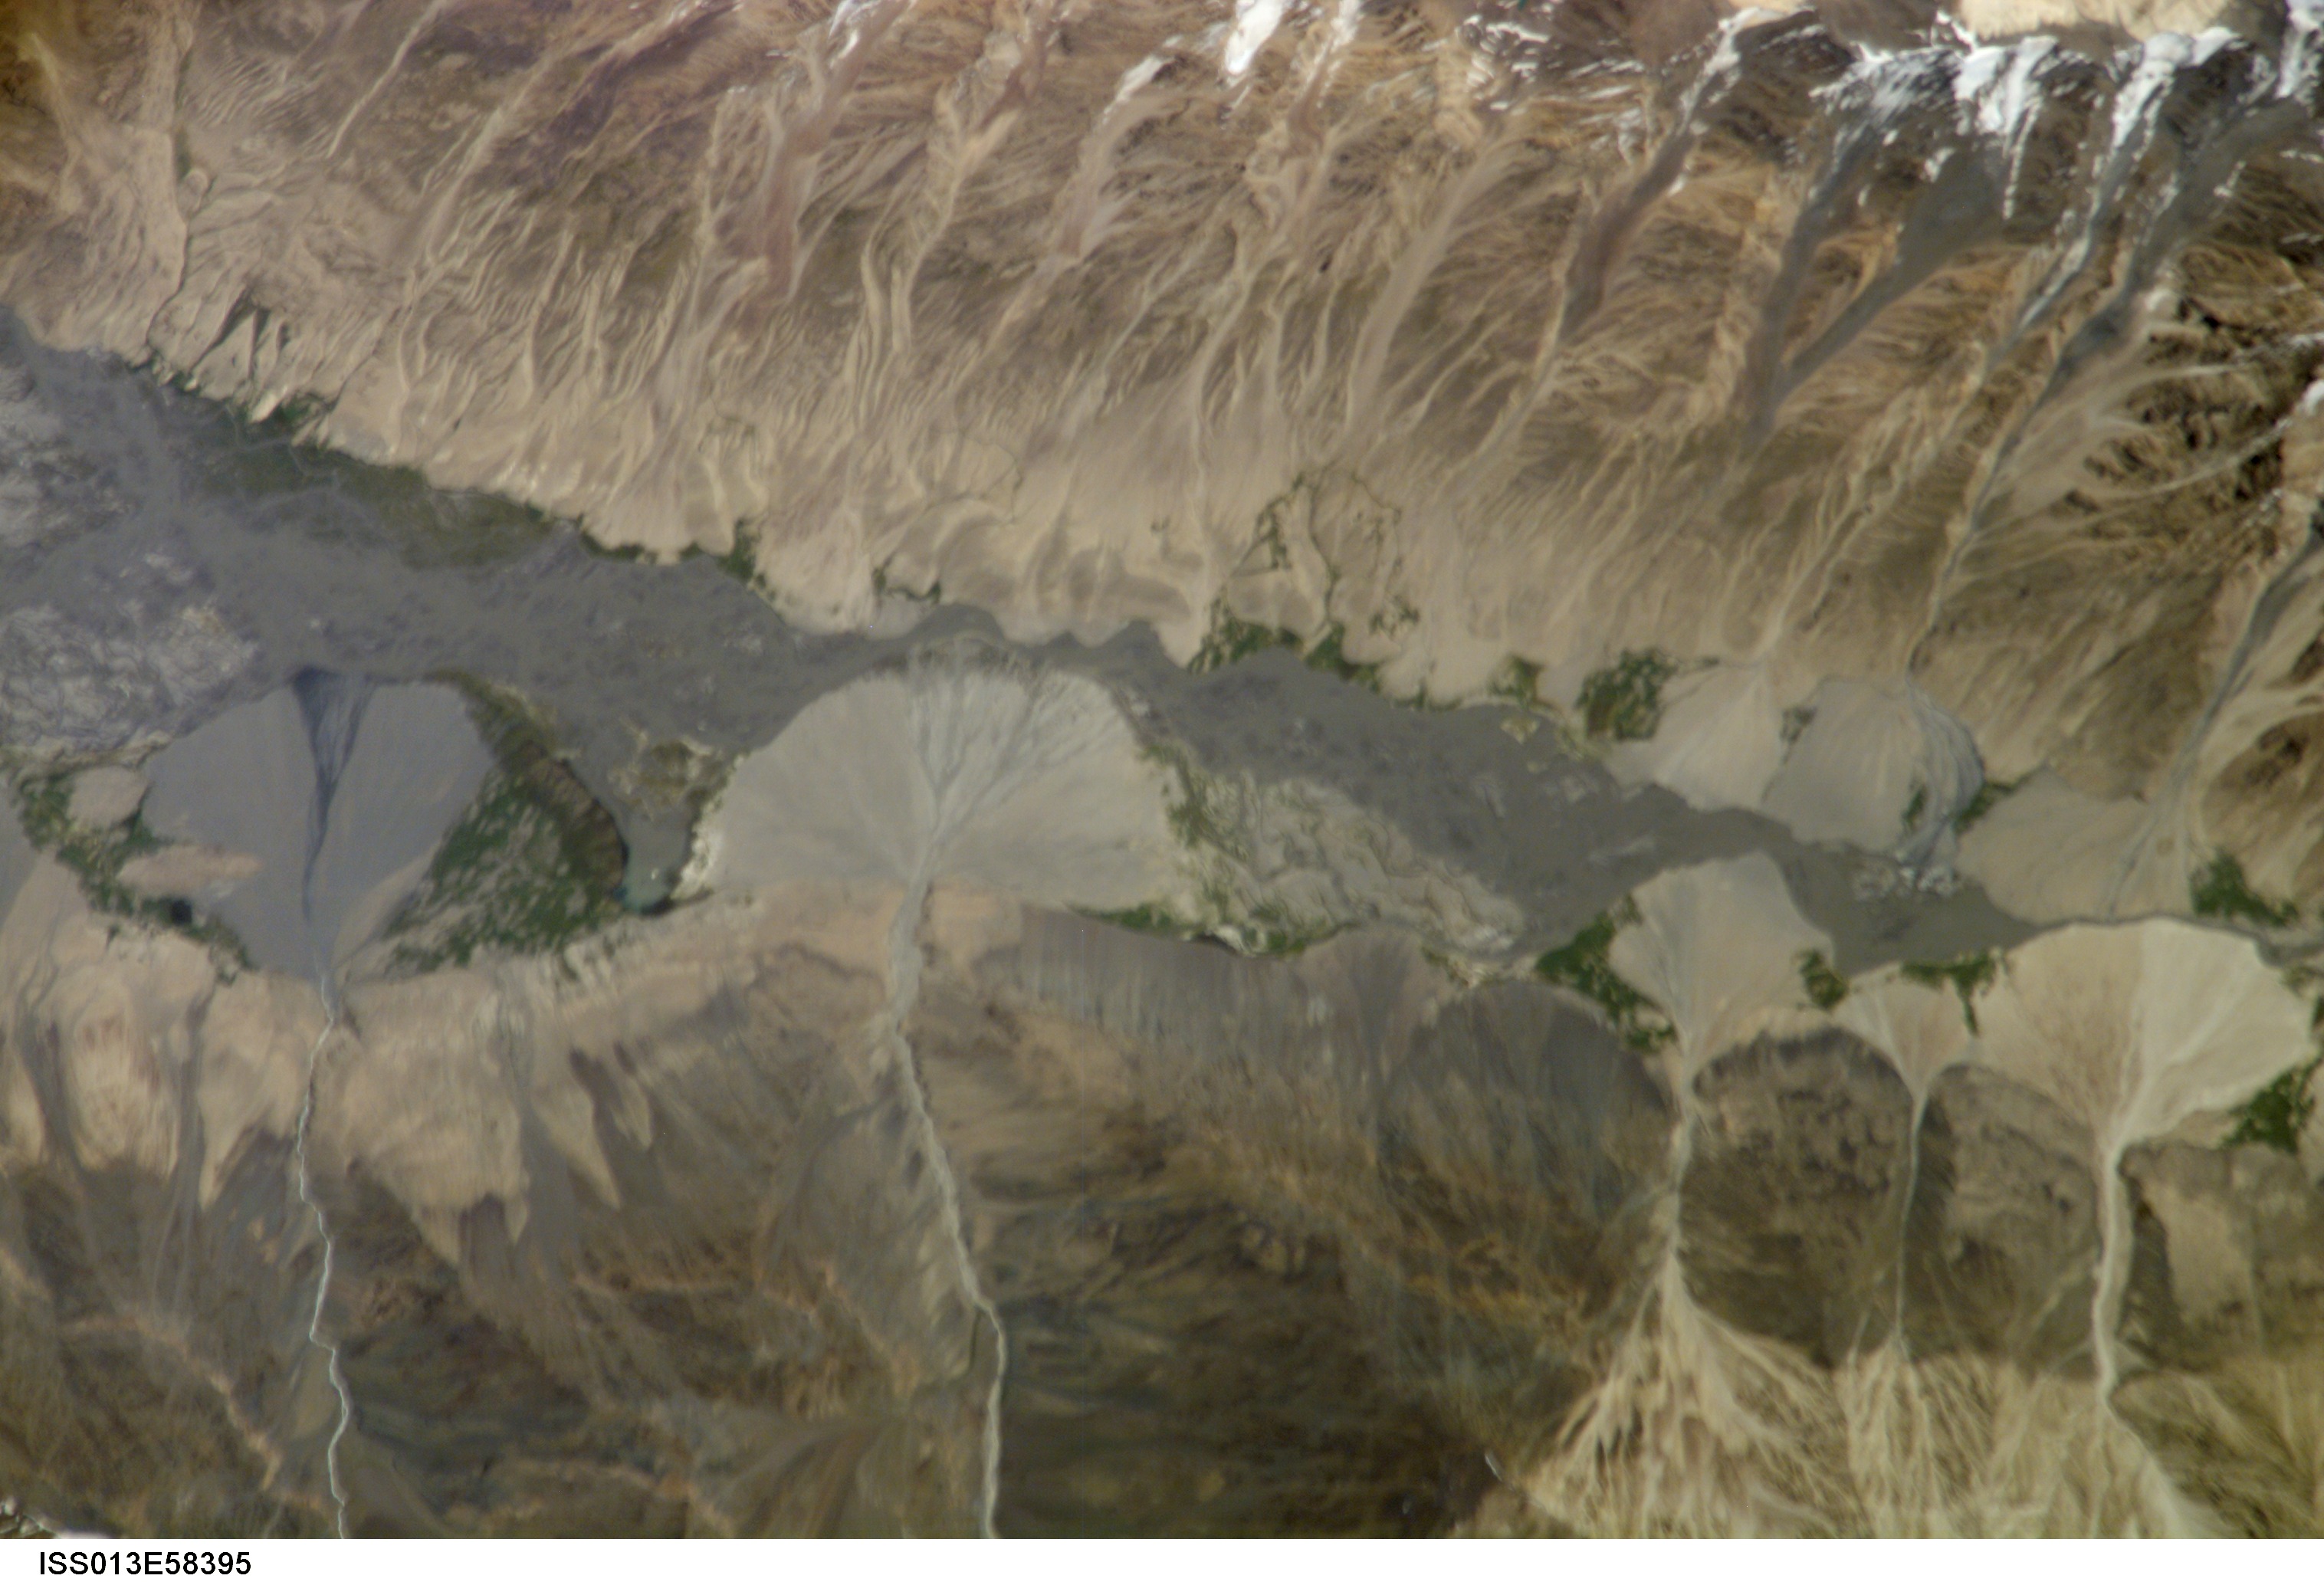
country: AFGHANISTAN
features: OKSU DRAINAGE, RAVINES
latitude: 37.1
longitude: 73.3
